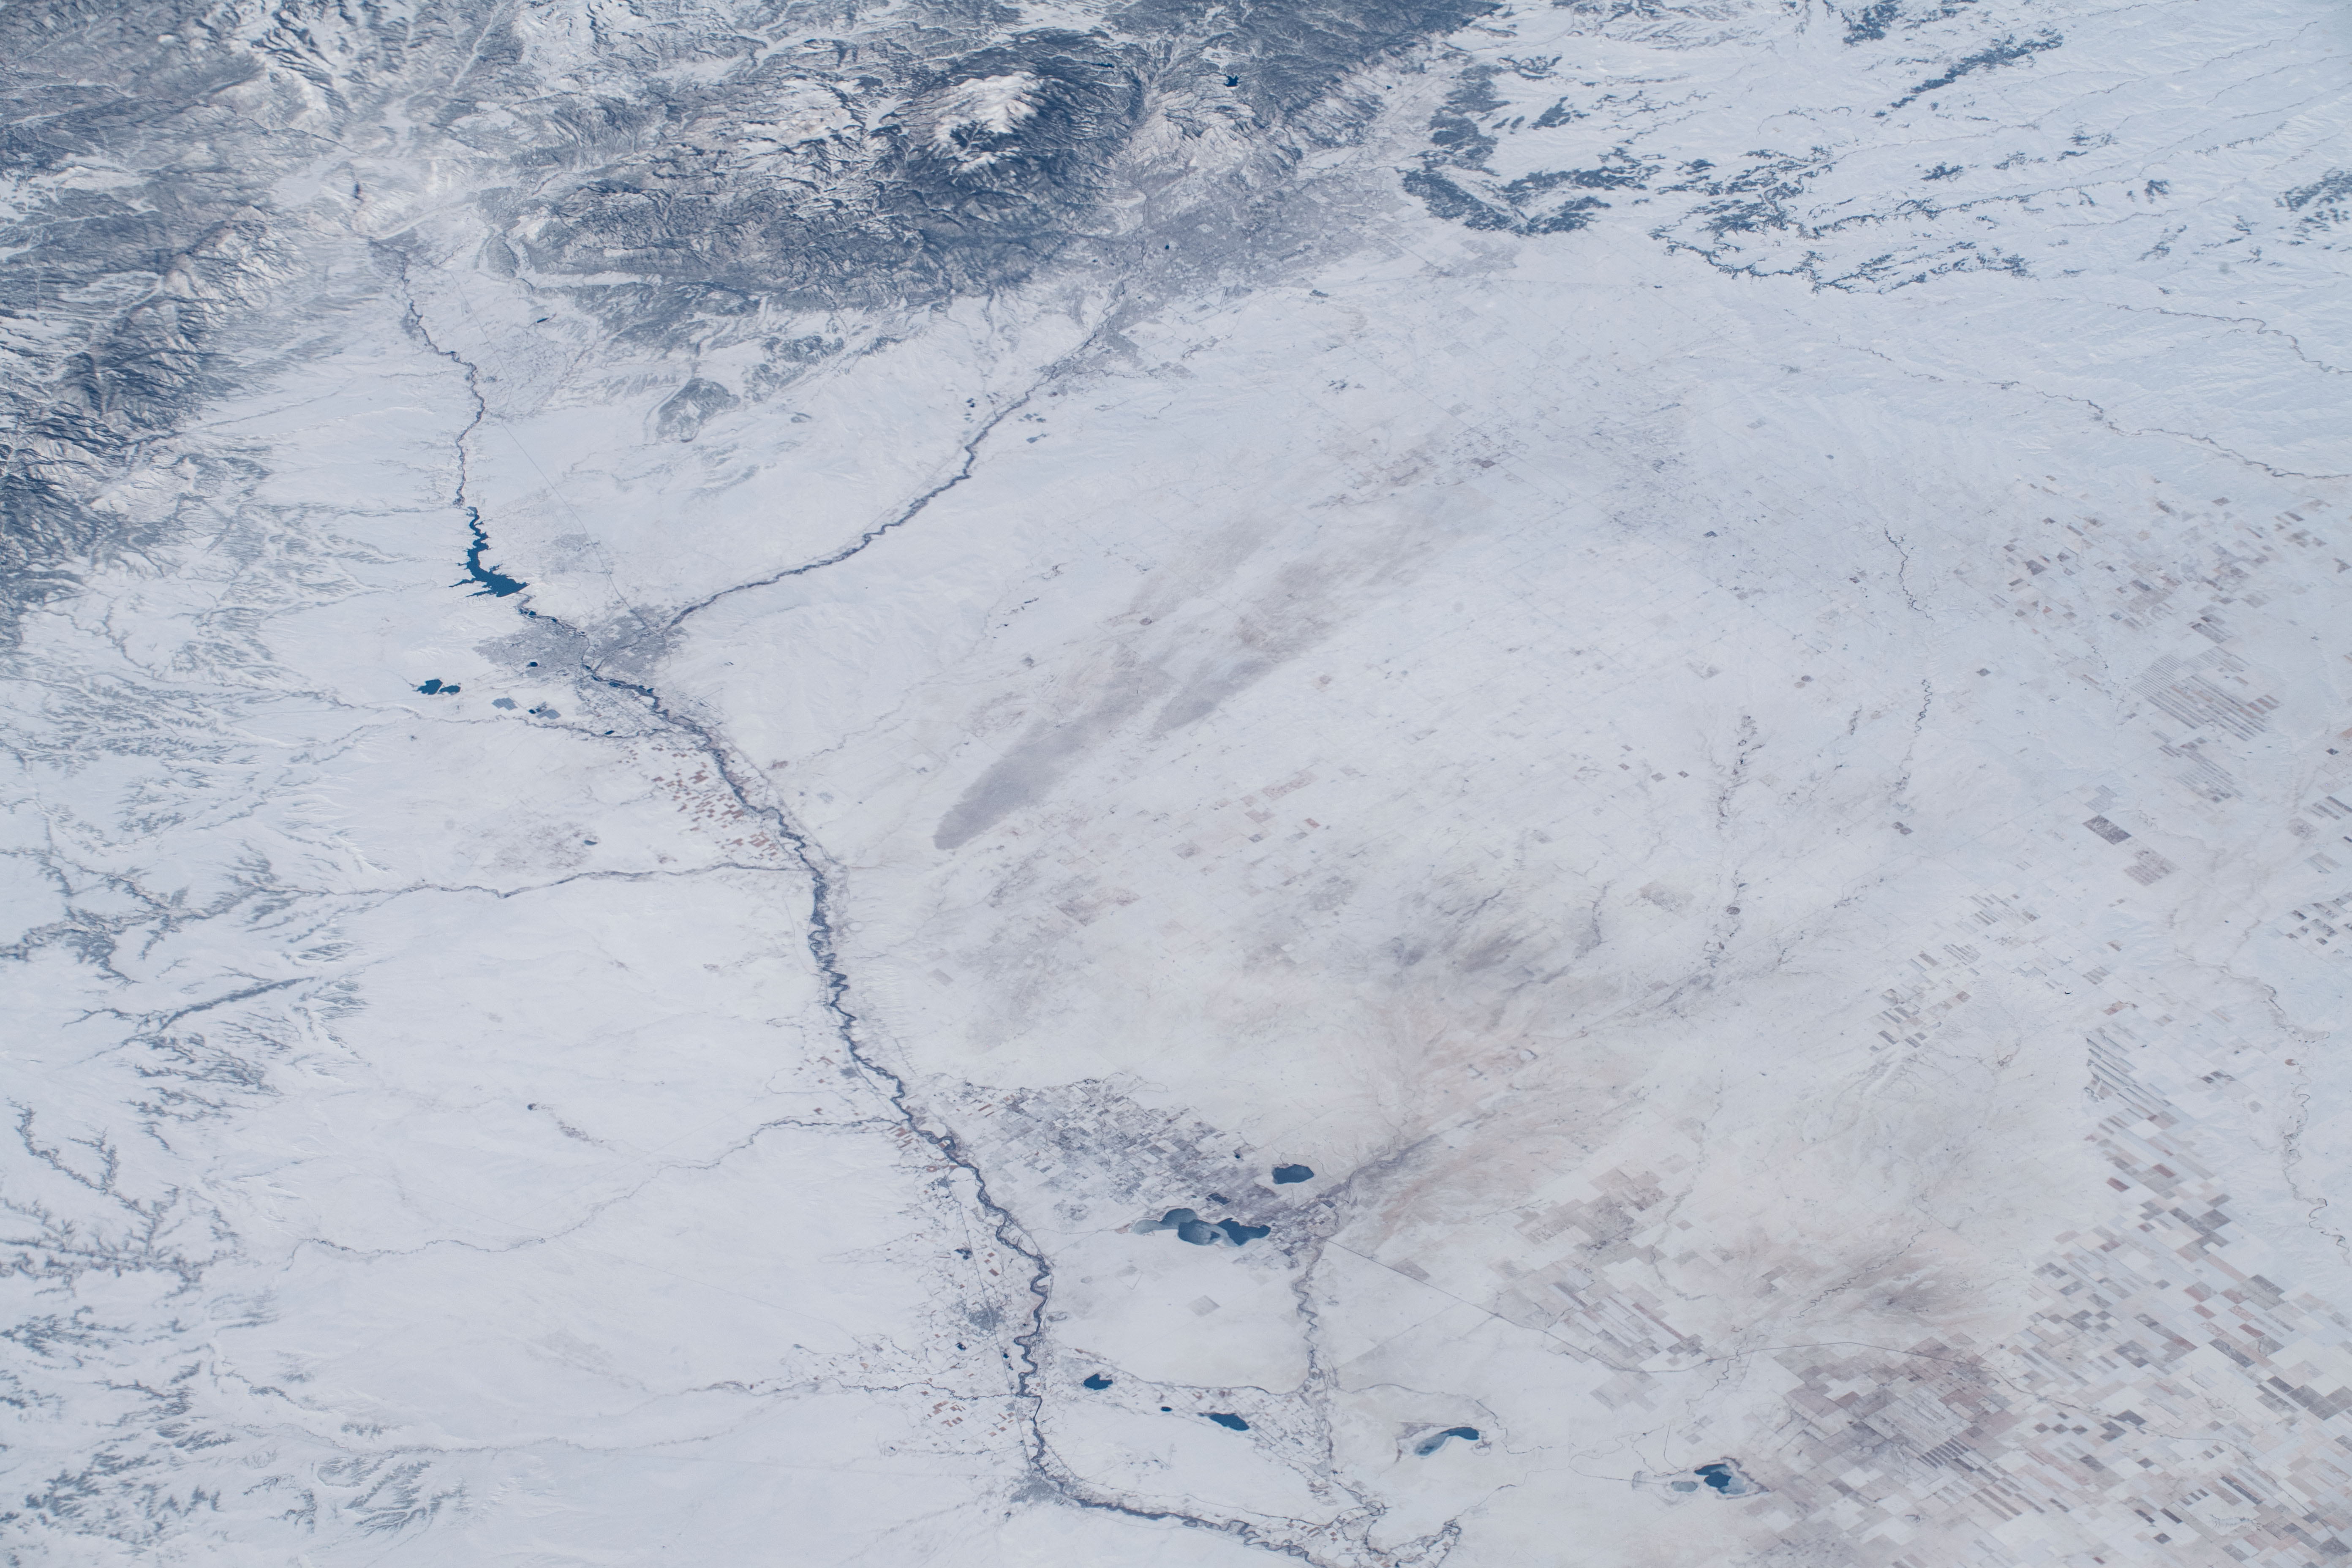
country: USA-COLORADO
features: FORT CARSON, COLORADO SPRINGS, PUEBLO RESERVOIR, COLORADO
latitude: 38.5
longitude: -104.2
